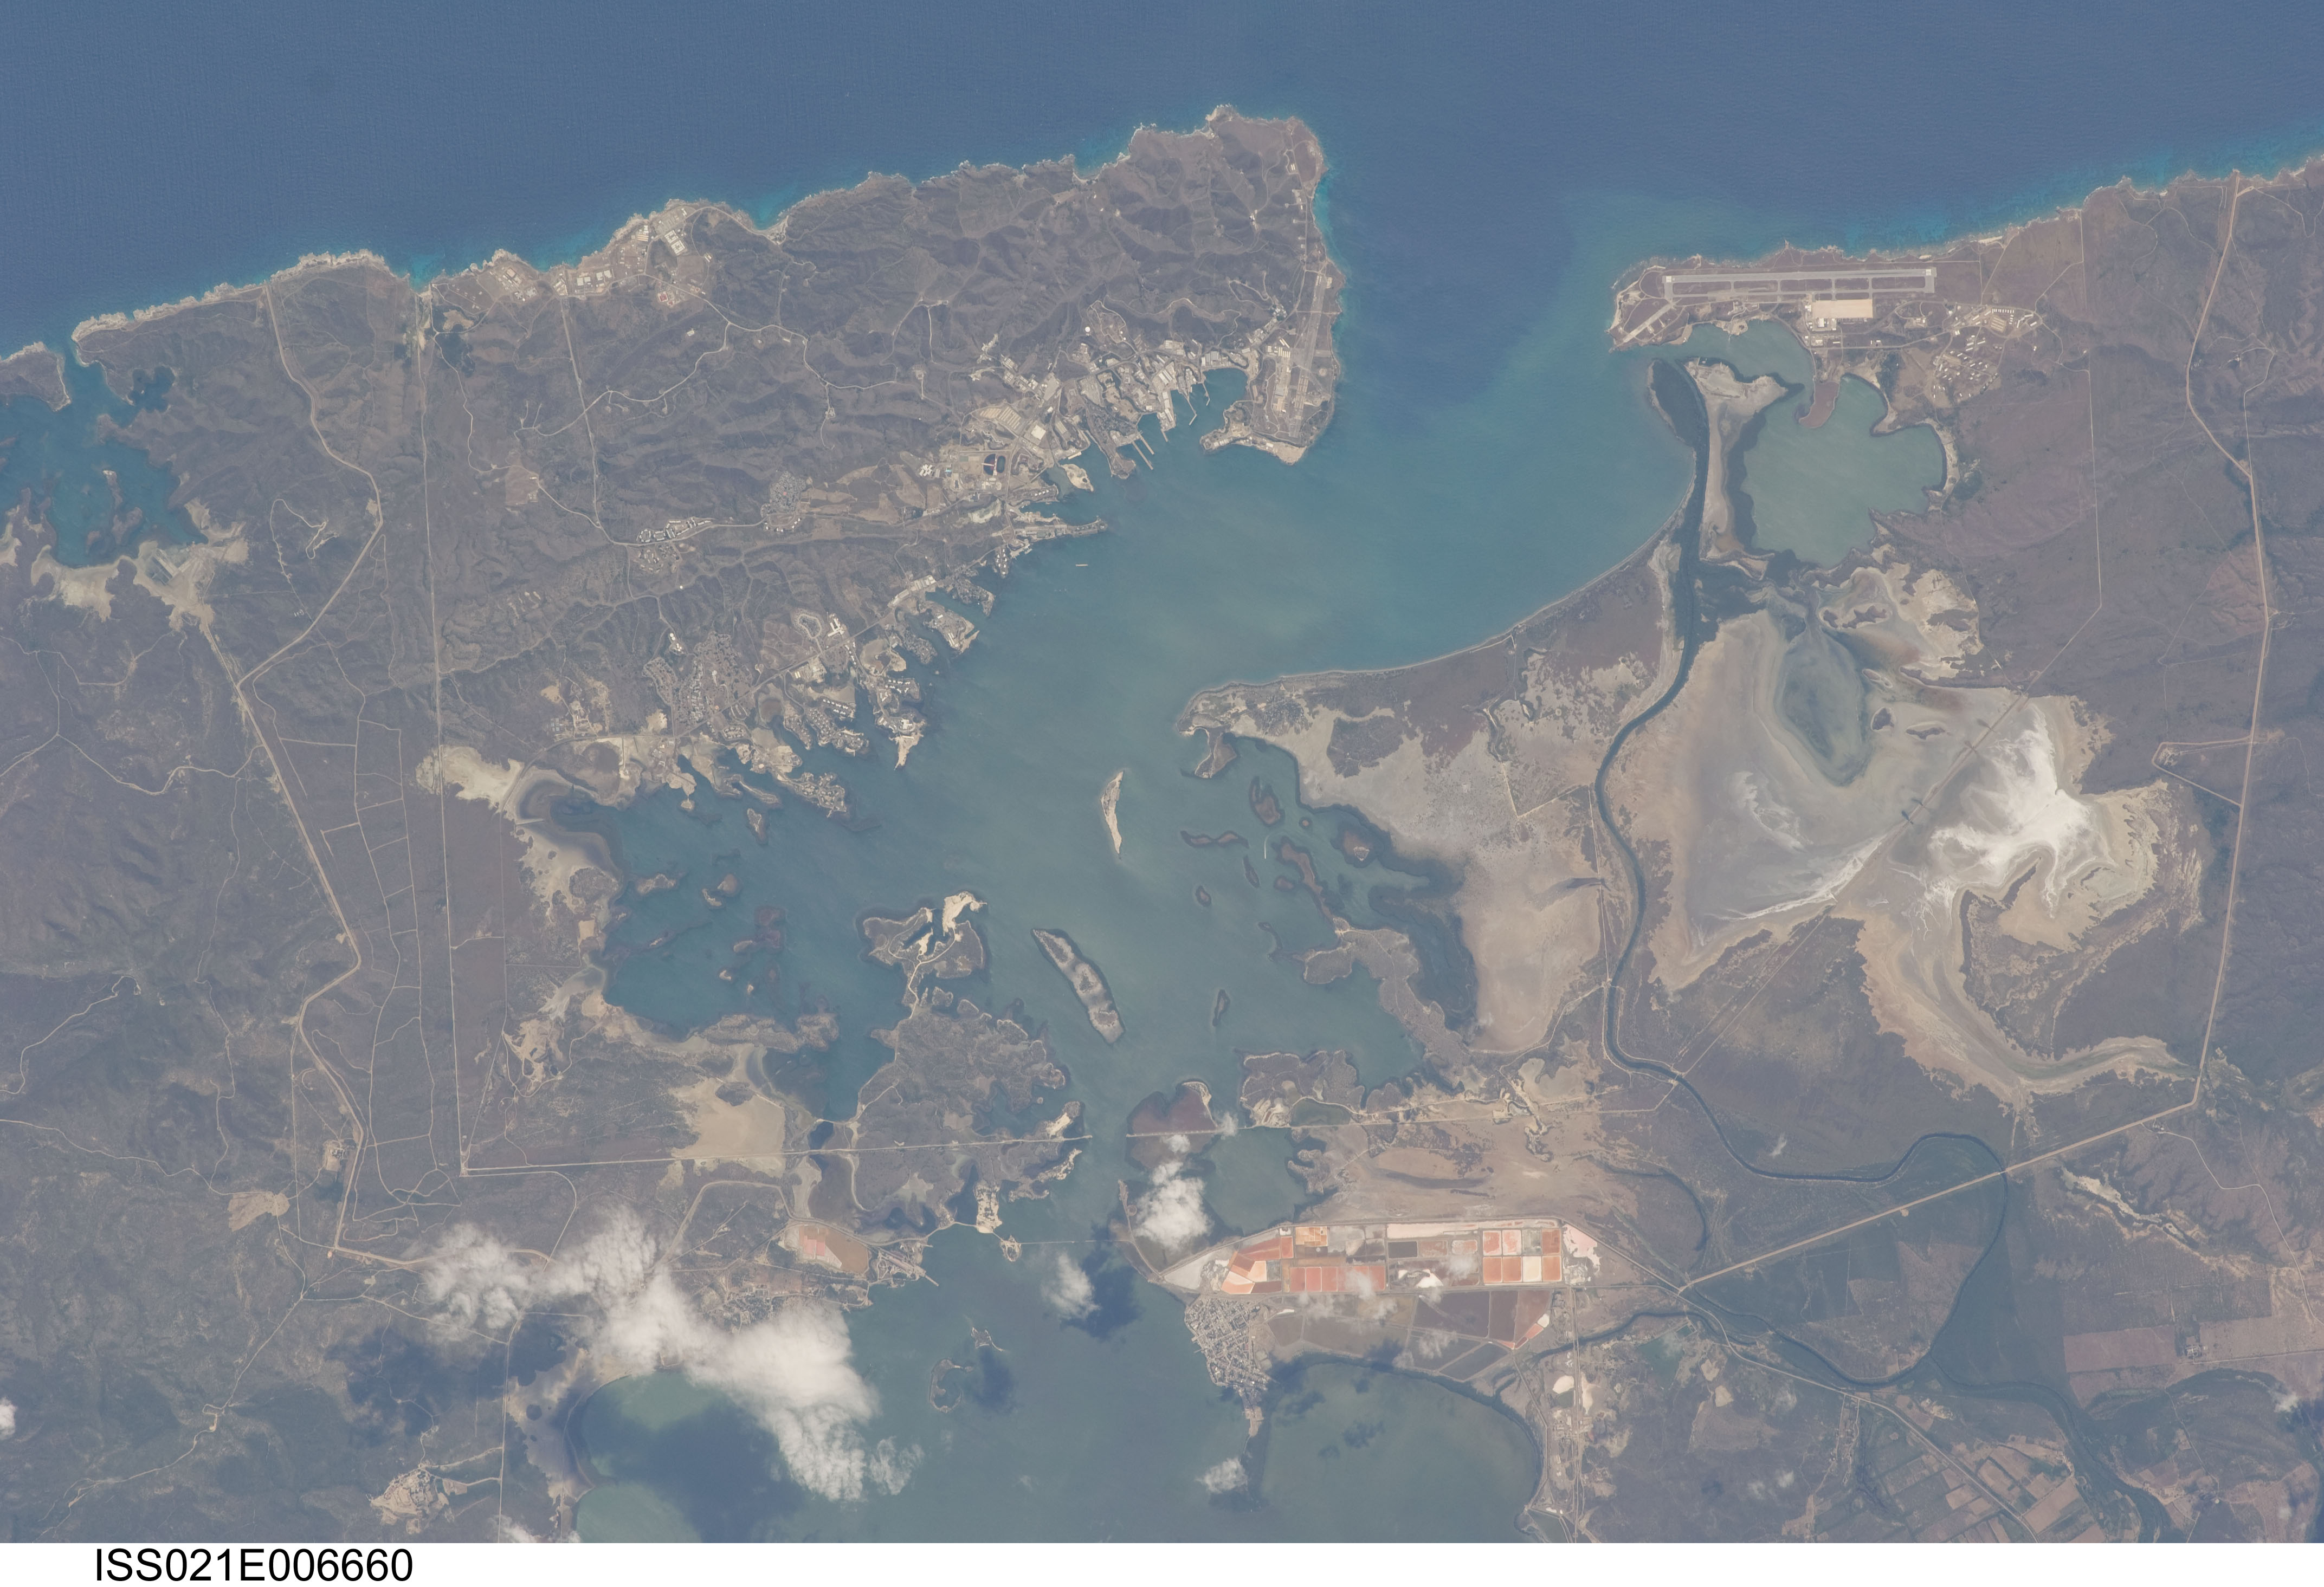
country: CUBA
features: GUANTANAMO BAY, GUANTANAMO BAY DETENTION CAMP, GUANTANAMO, CUBA, CIAMANERA, BOQUERON, AIRPORT,GUANTANAMO BAY, GUANTANAMO BAY DENTENTION CAMP,CAIMANERA CUBA, GUANTÁNAMO BAY, LEEWARD POINT FIELD (MUGM), FORMER MCCALLA FIELD (), GUANTANAMO BAY DETENTION CAMP, SALT FLATS,GUANTANAMO BAY NAVAL BASE,SALT EVAPORATION POND,HOSPITAL CAY,MOHOMILLA BAY,GUANTANAMO BAY DETENTION CAMP,GRANADILLO BAY,CAIMANERA,GUANTÁNAMO BAY
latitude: 20.0
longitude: -75.2
